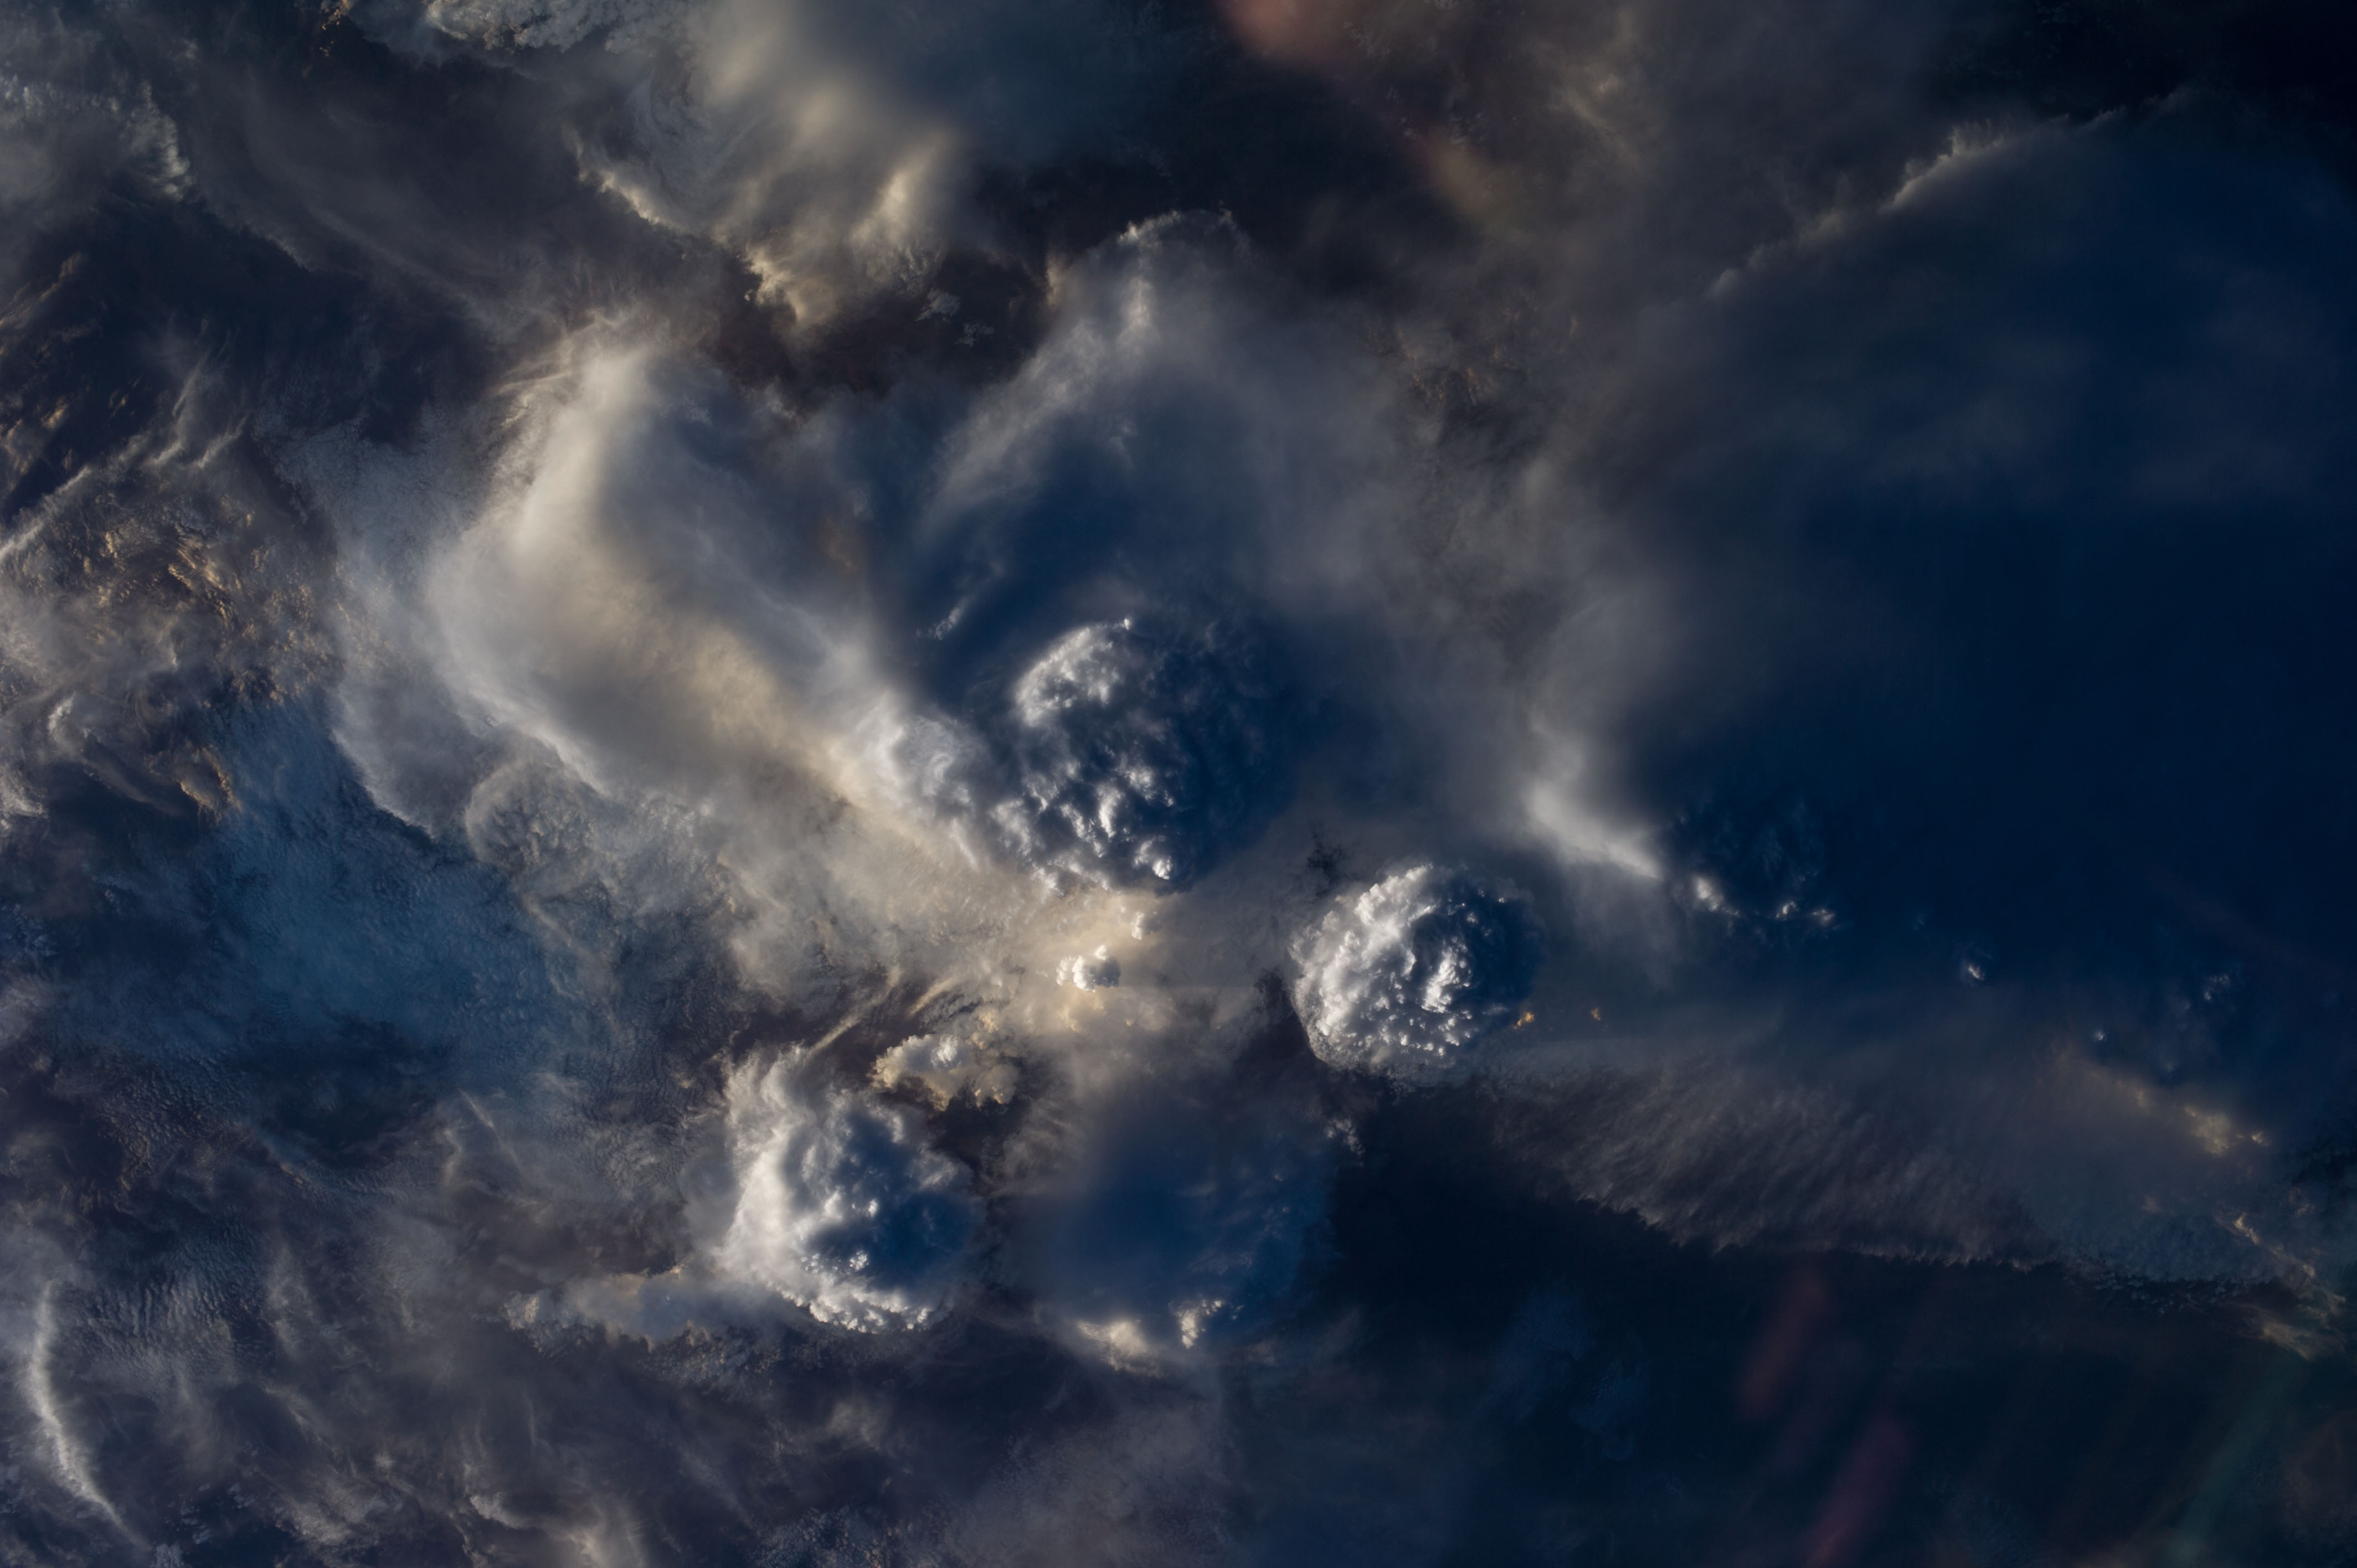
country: SOMALIA
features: STORM CLOUDS
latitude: 12.0
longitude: 48.0
